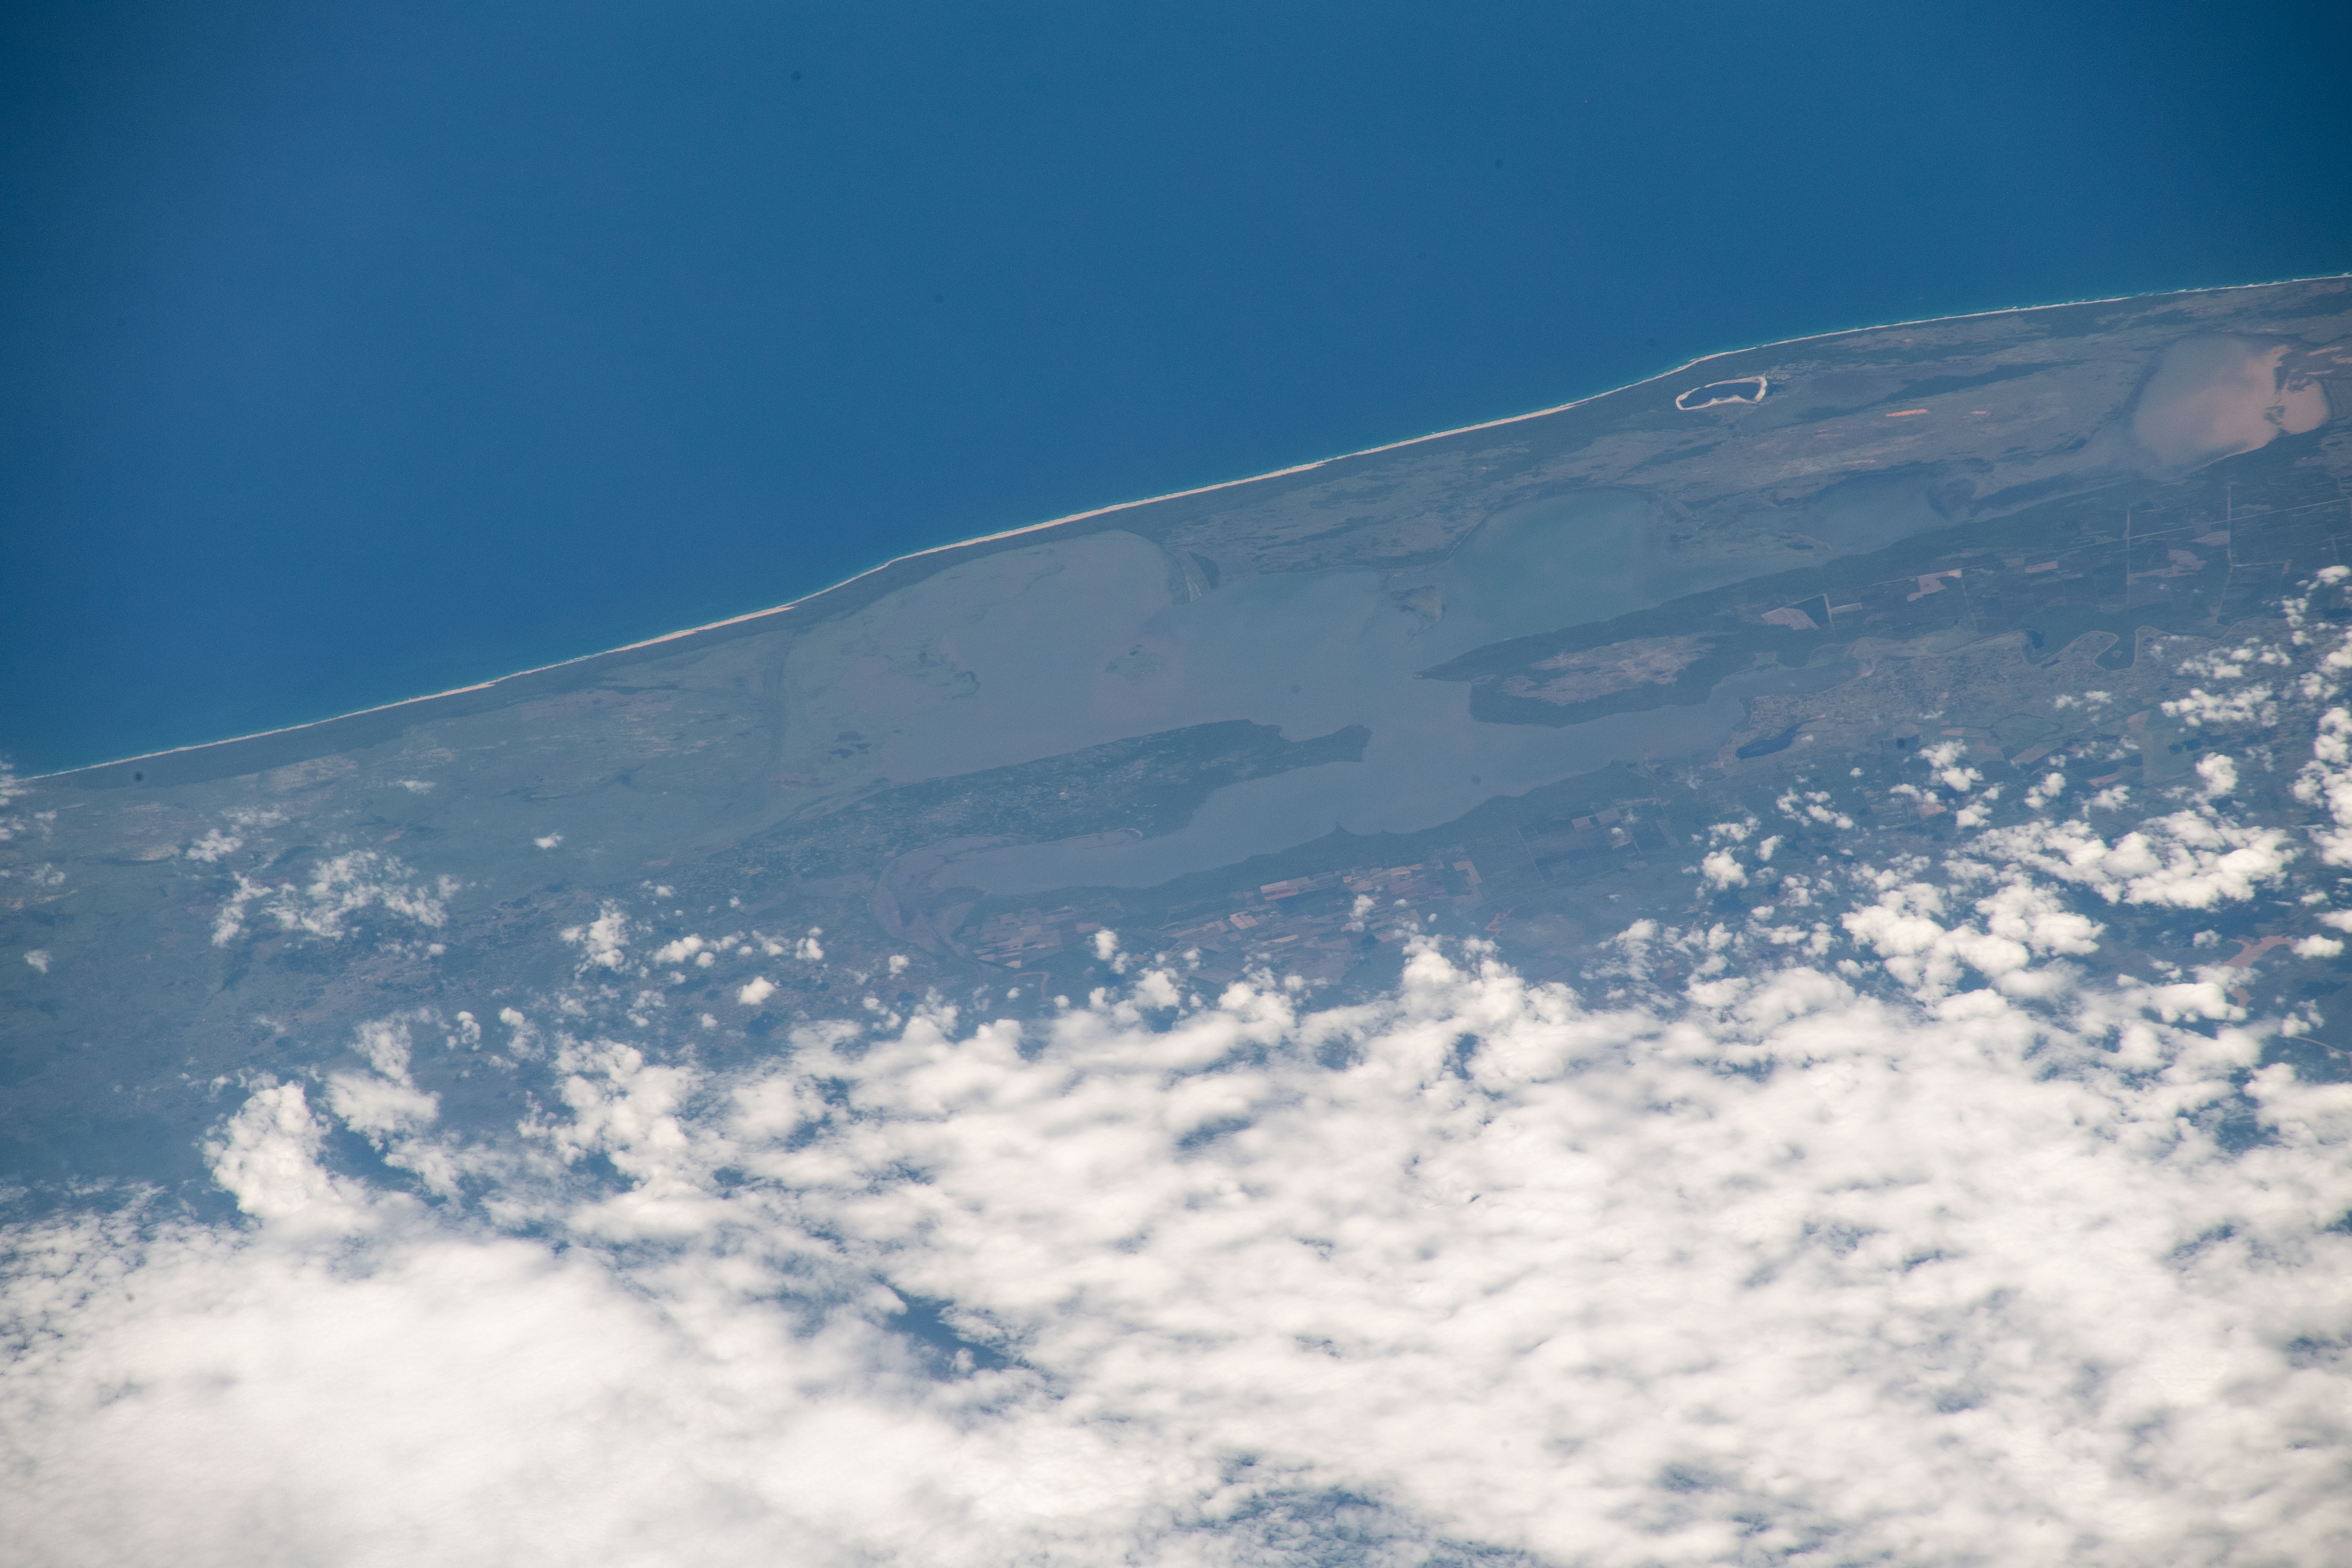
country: REPUBLIC SOUTH AFRICA
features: LAKE ST. LUCIA
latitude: -27.9
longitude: 32.4
